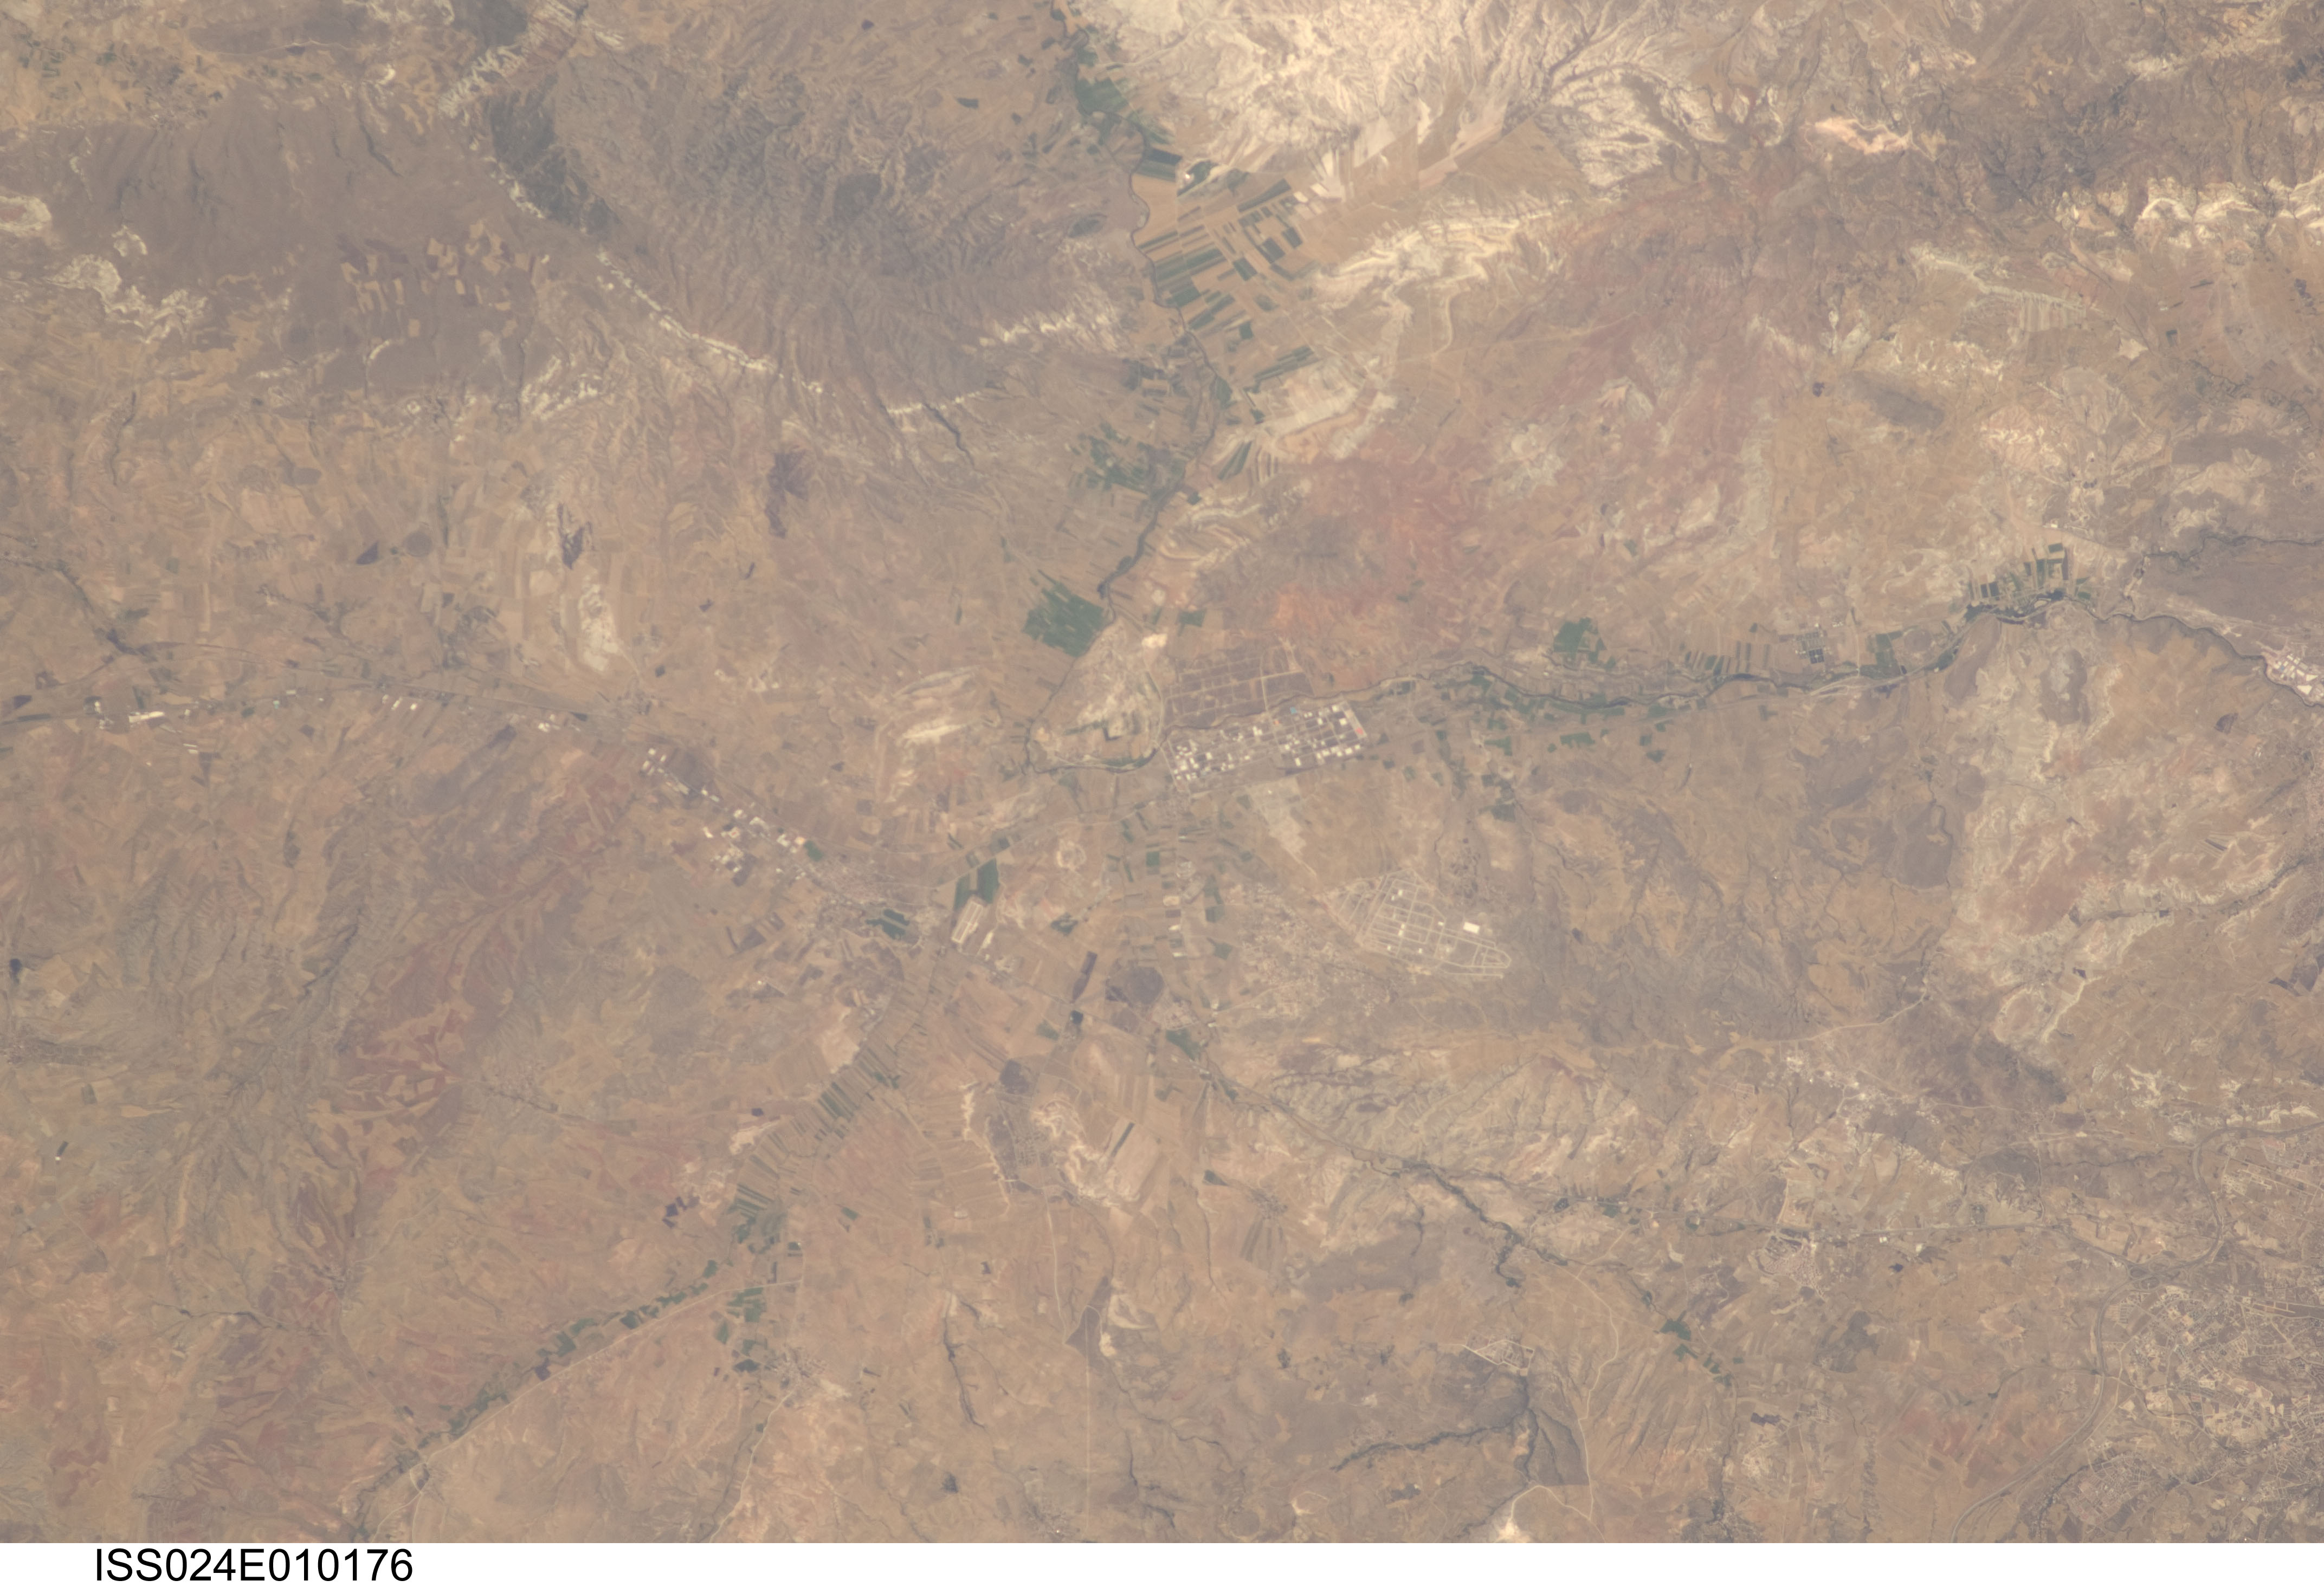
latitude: 39.8
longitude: 32.4
